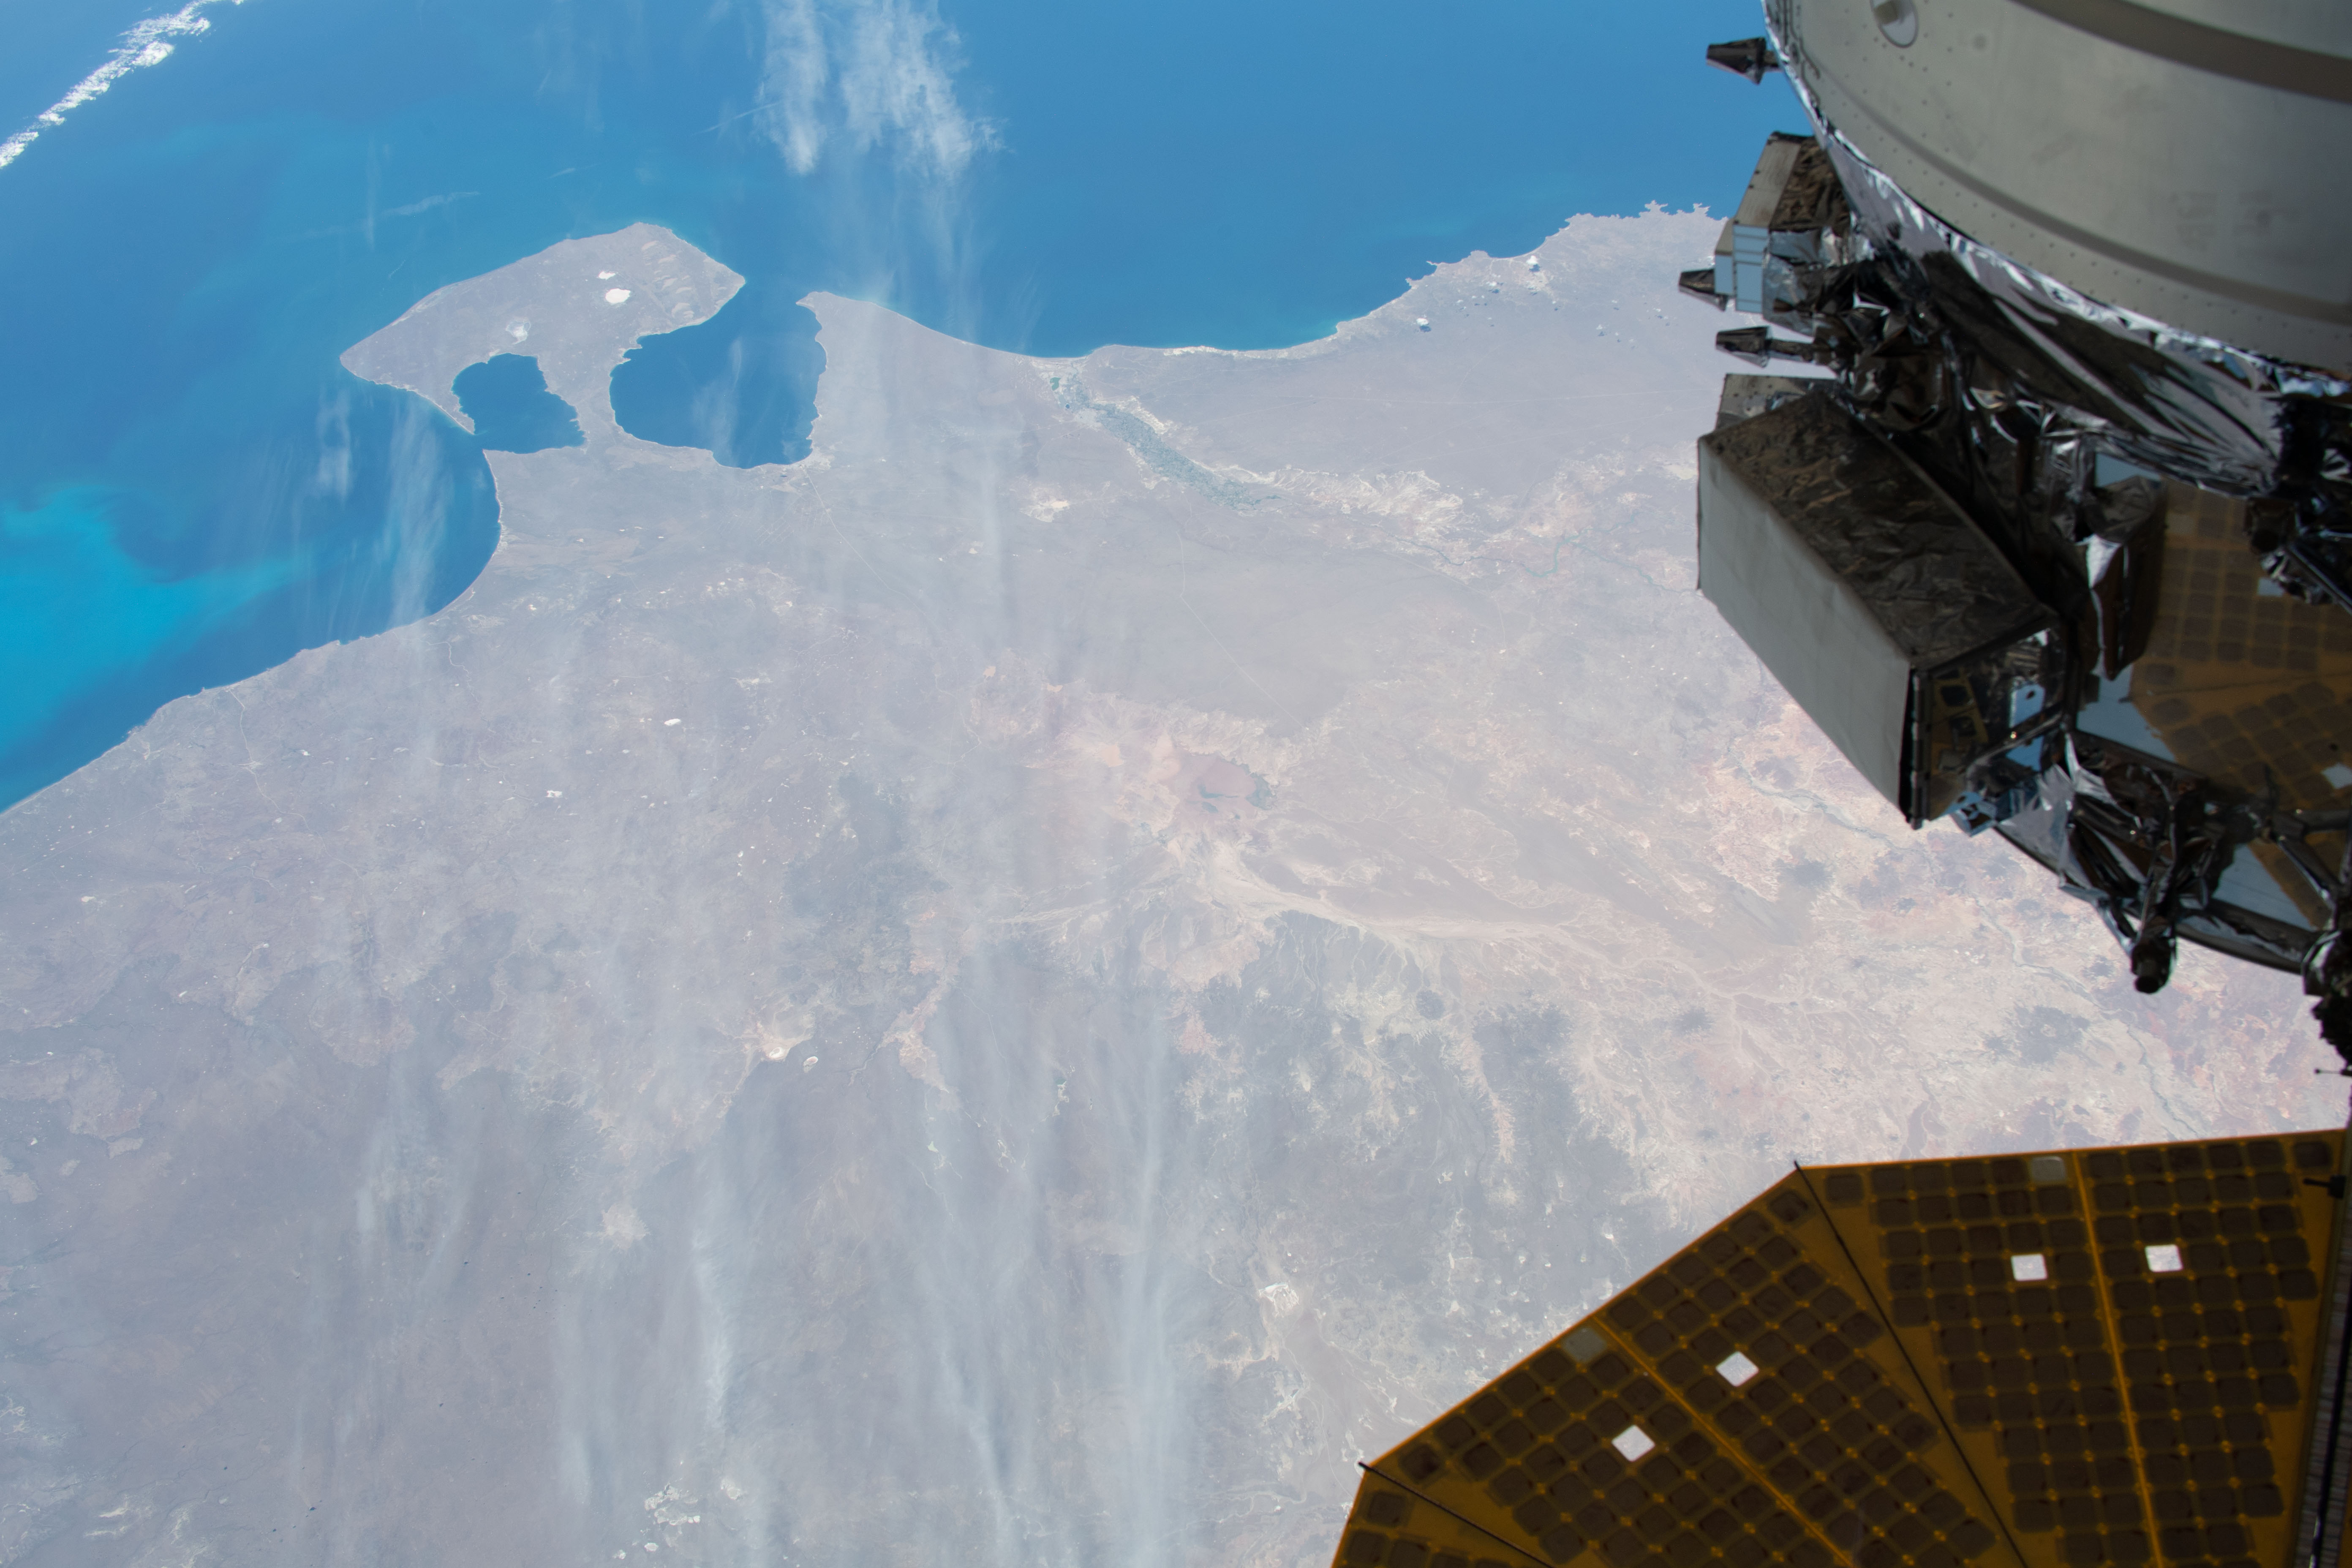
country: ARGENTINA
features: GOFLO SAN MATIAS, GOLFO NUEVO
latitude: -43.0
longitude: -67.0
